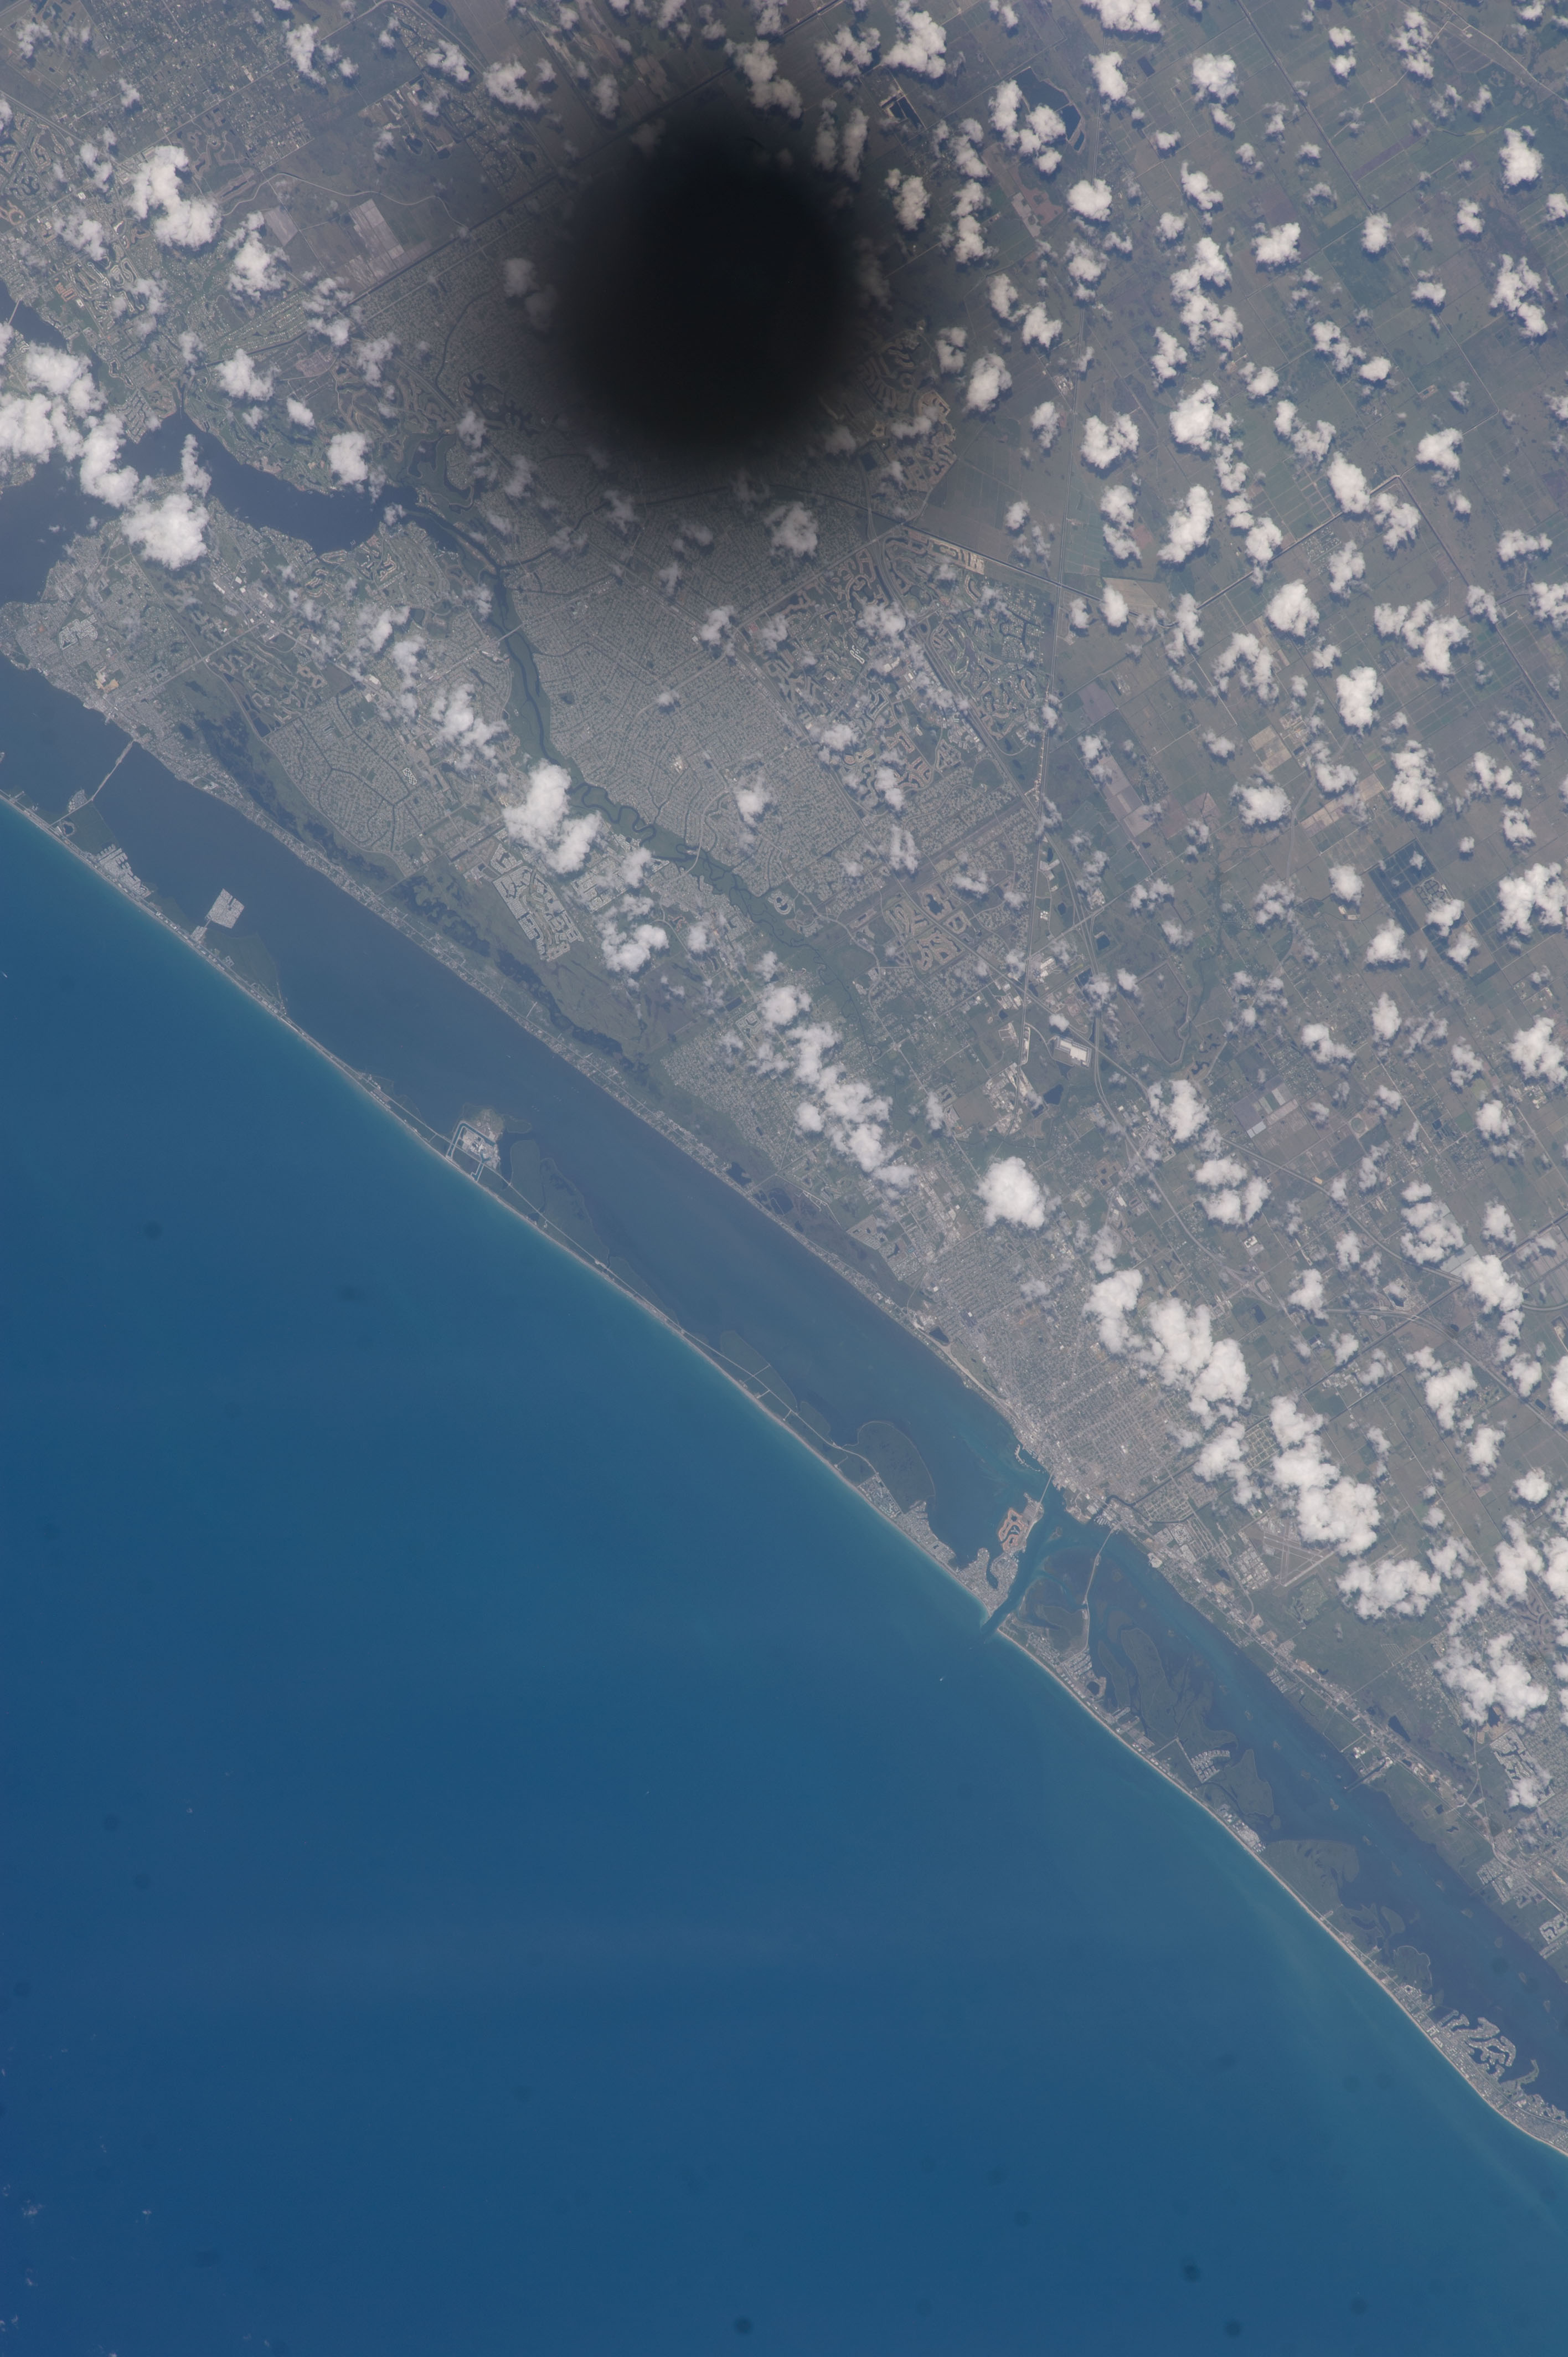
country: USA-FLORIDA
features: ST LUCIE RIVER, PORT, ST LUCIE, SAVANNAS PRESERVE STATE PARK, FORT PIERCE, ATANTIC OCEAN
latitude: 27.4
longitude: -80.3
